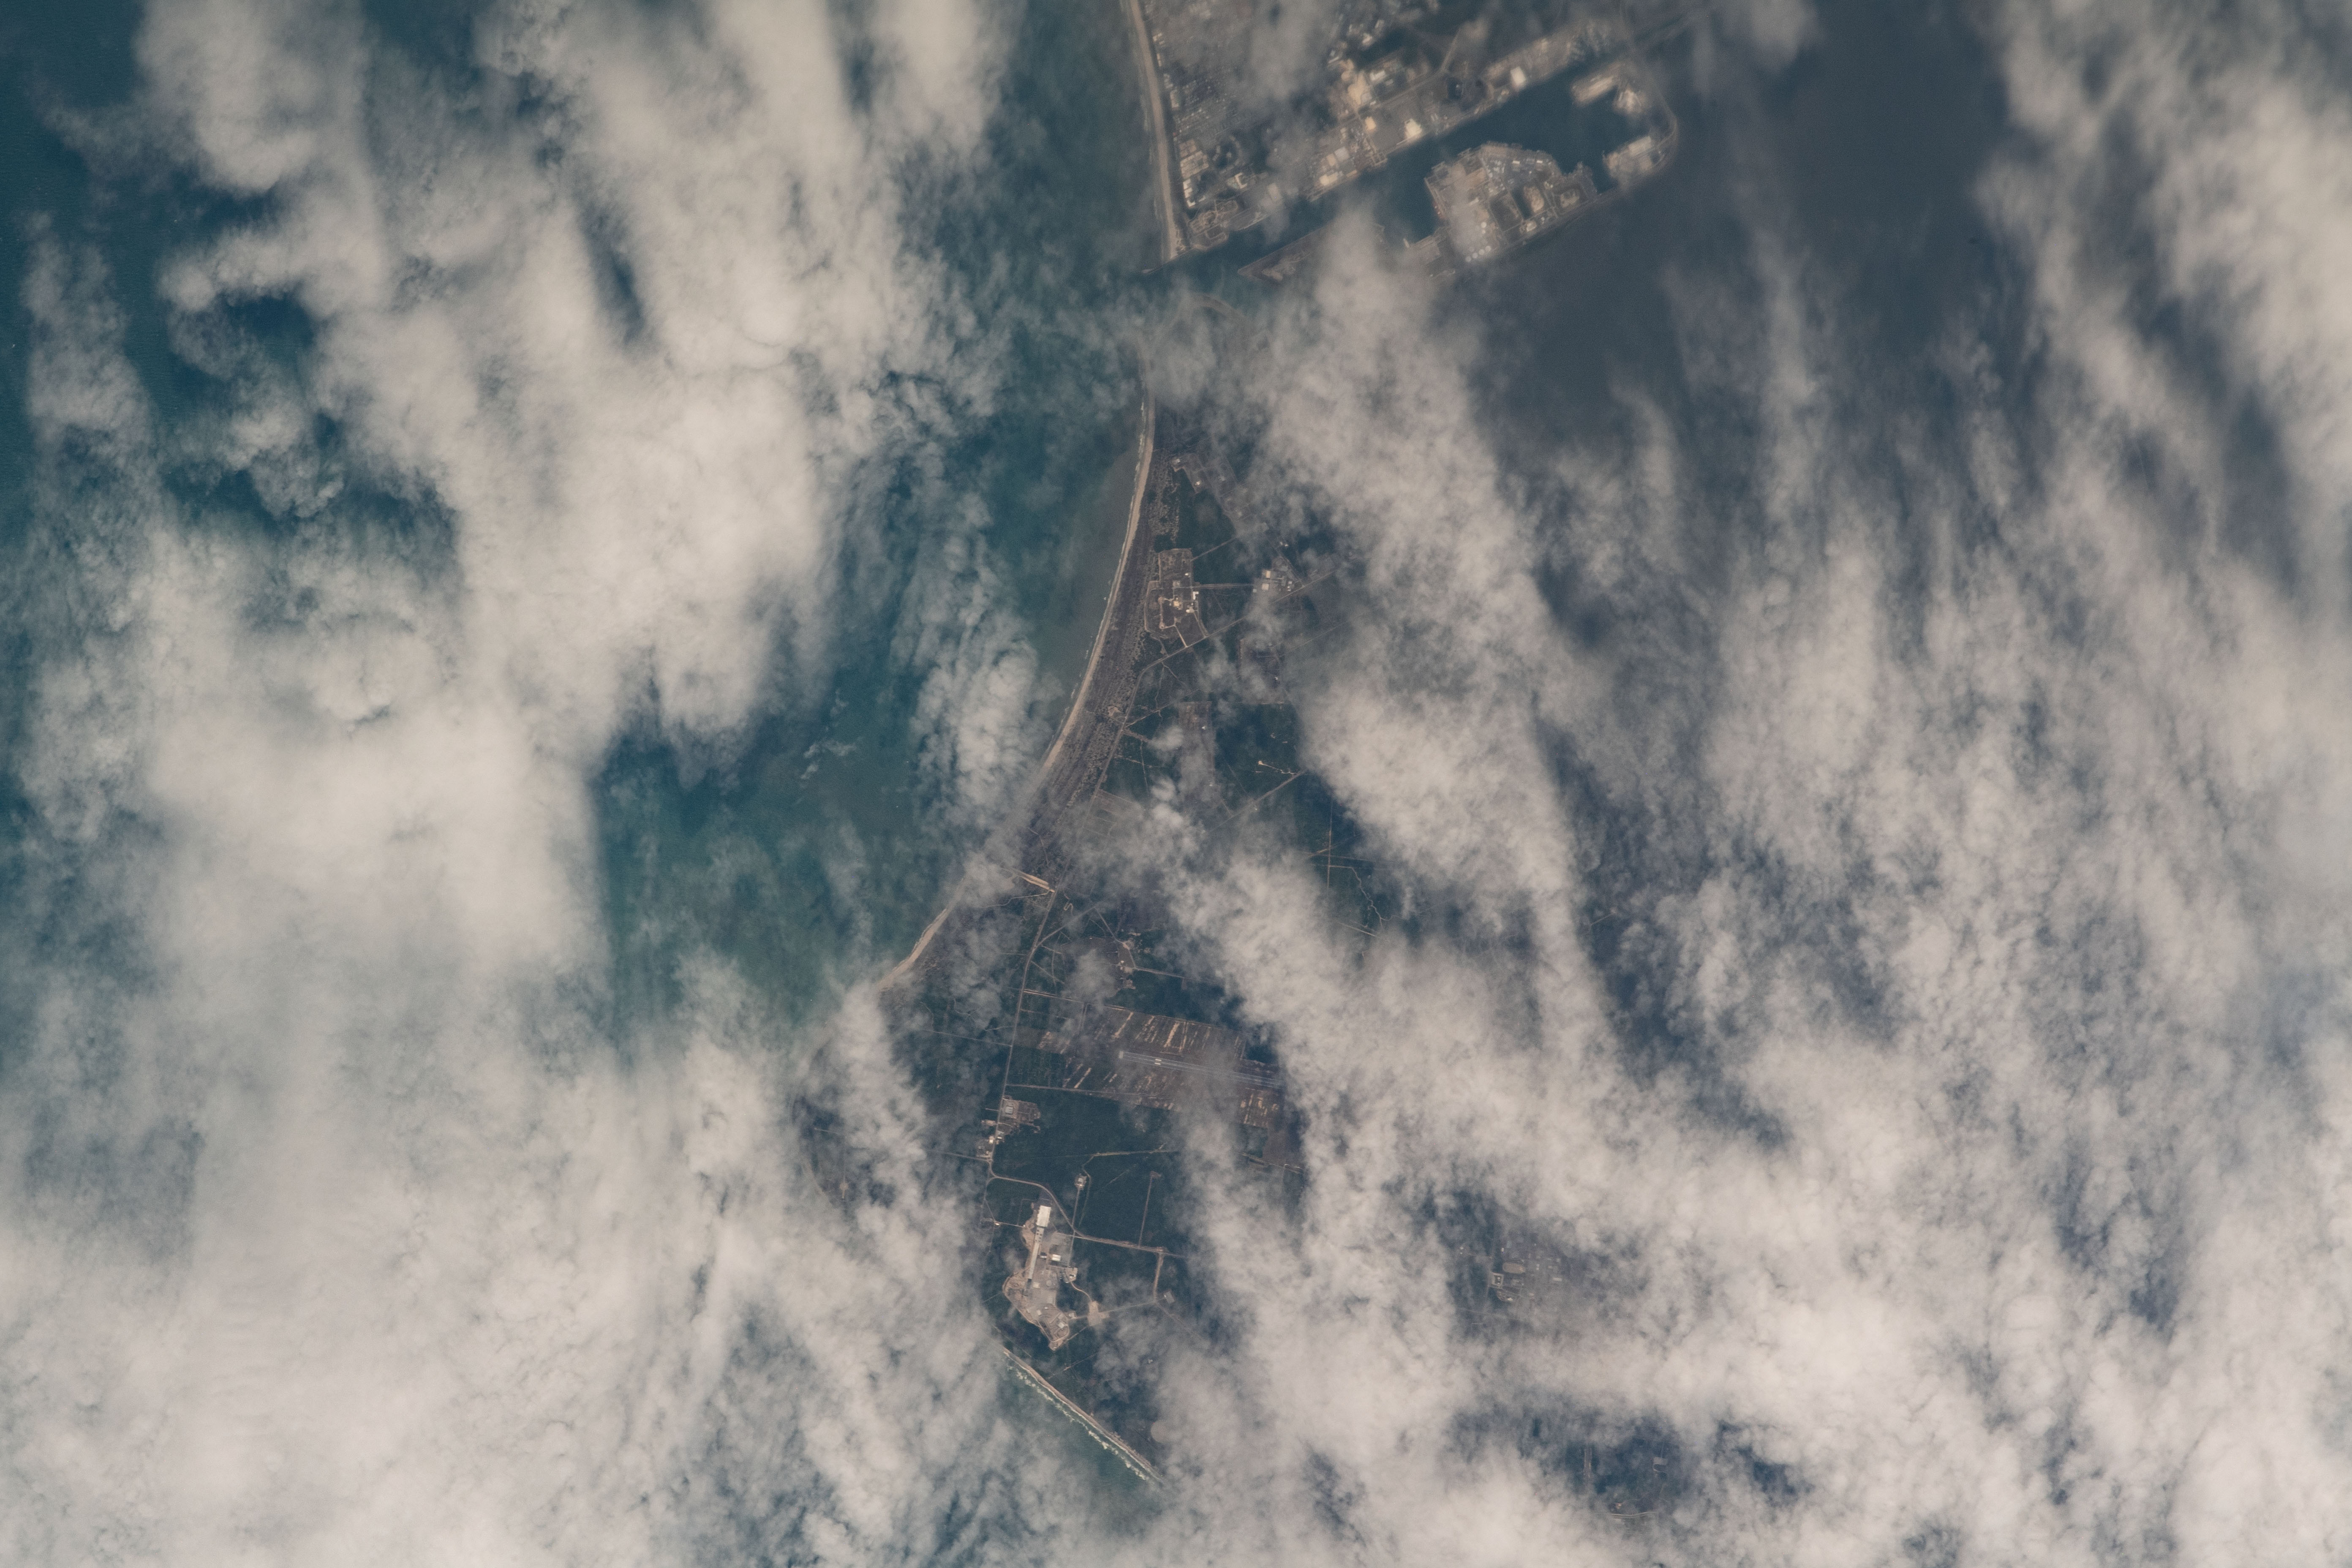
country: USA-FLORIDA
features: PORT CANAVERAL, BANANA RIVER, CAPE CANAVERAL, CANAVERAL BIGHT, CAPE CANAVERAL AIR FORCE STATION
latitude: 28.4
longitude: -80.6
